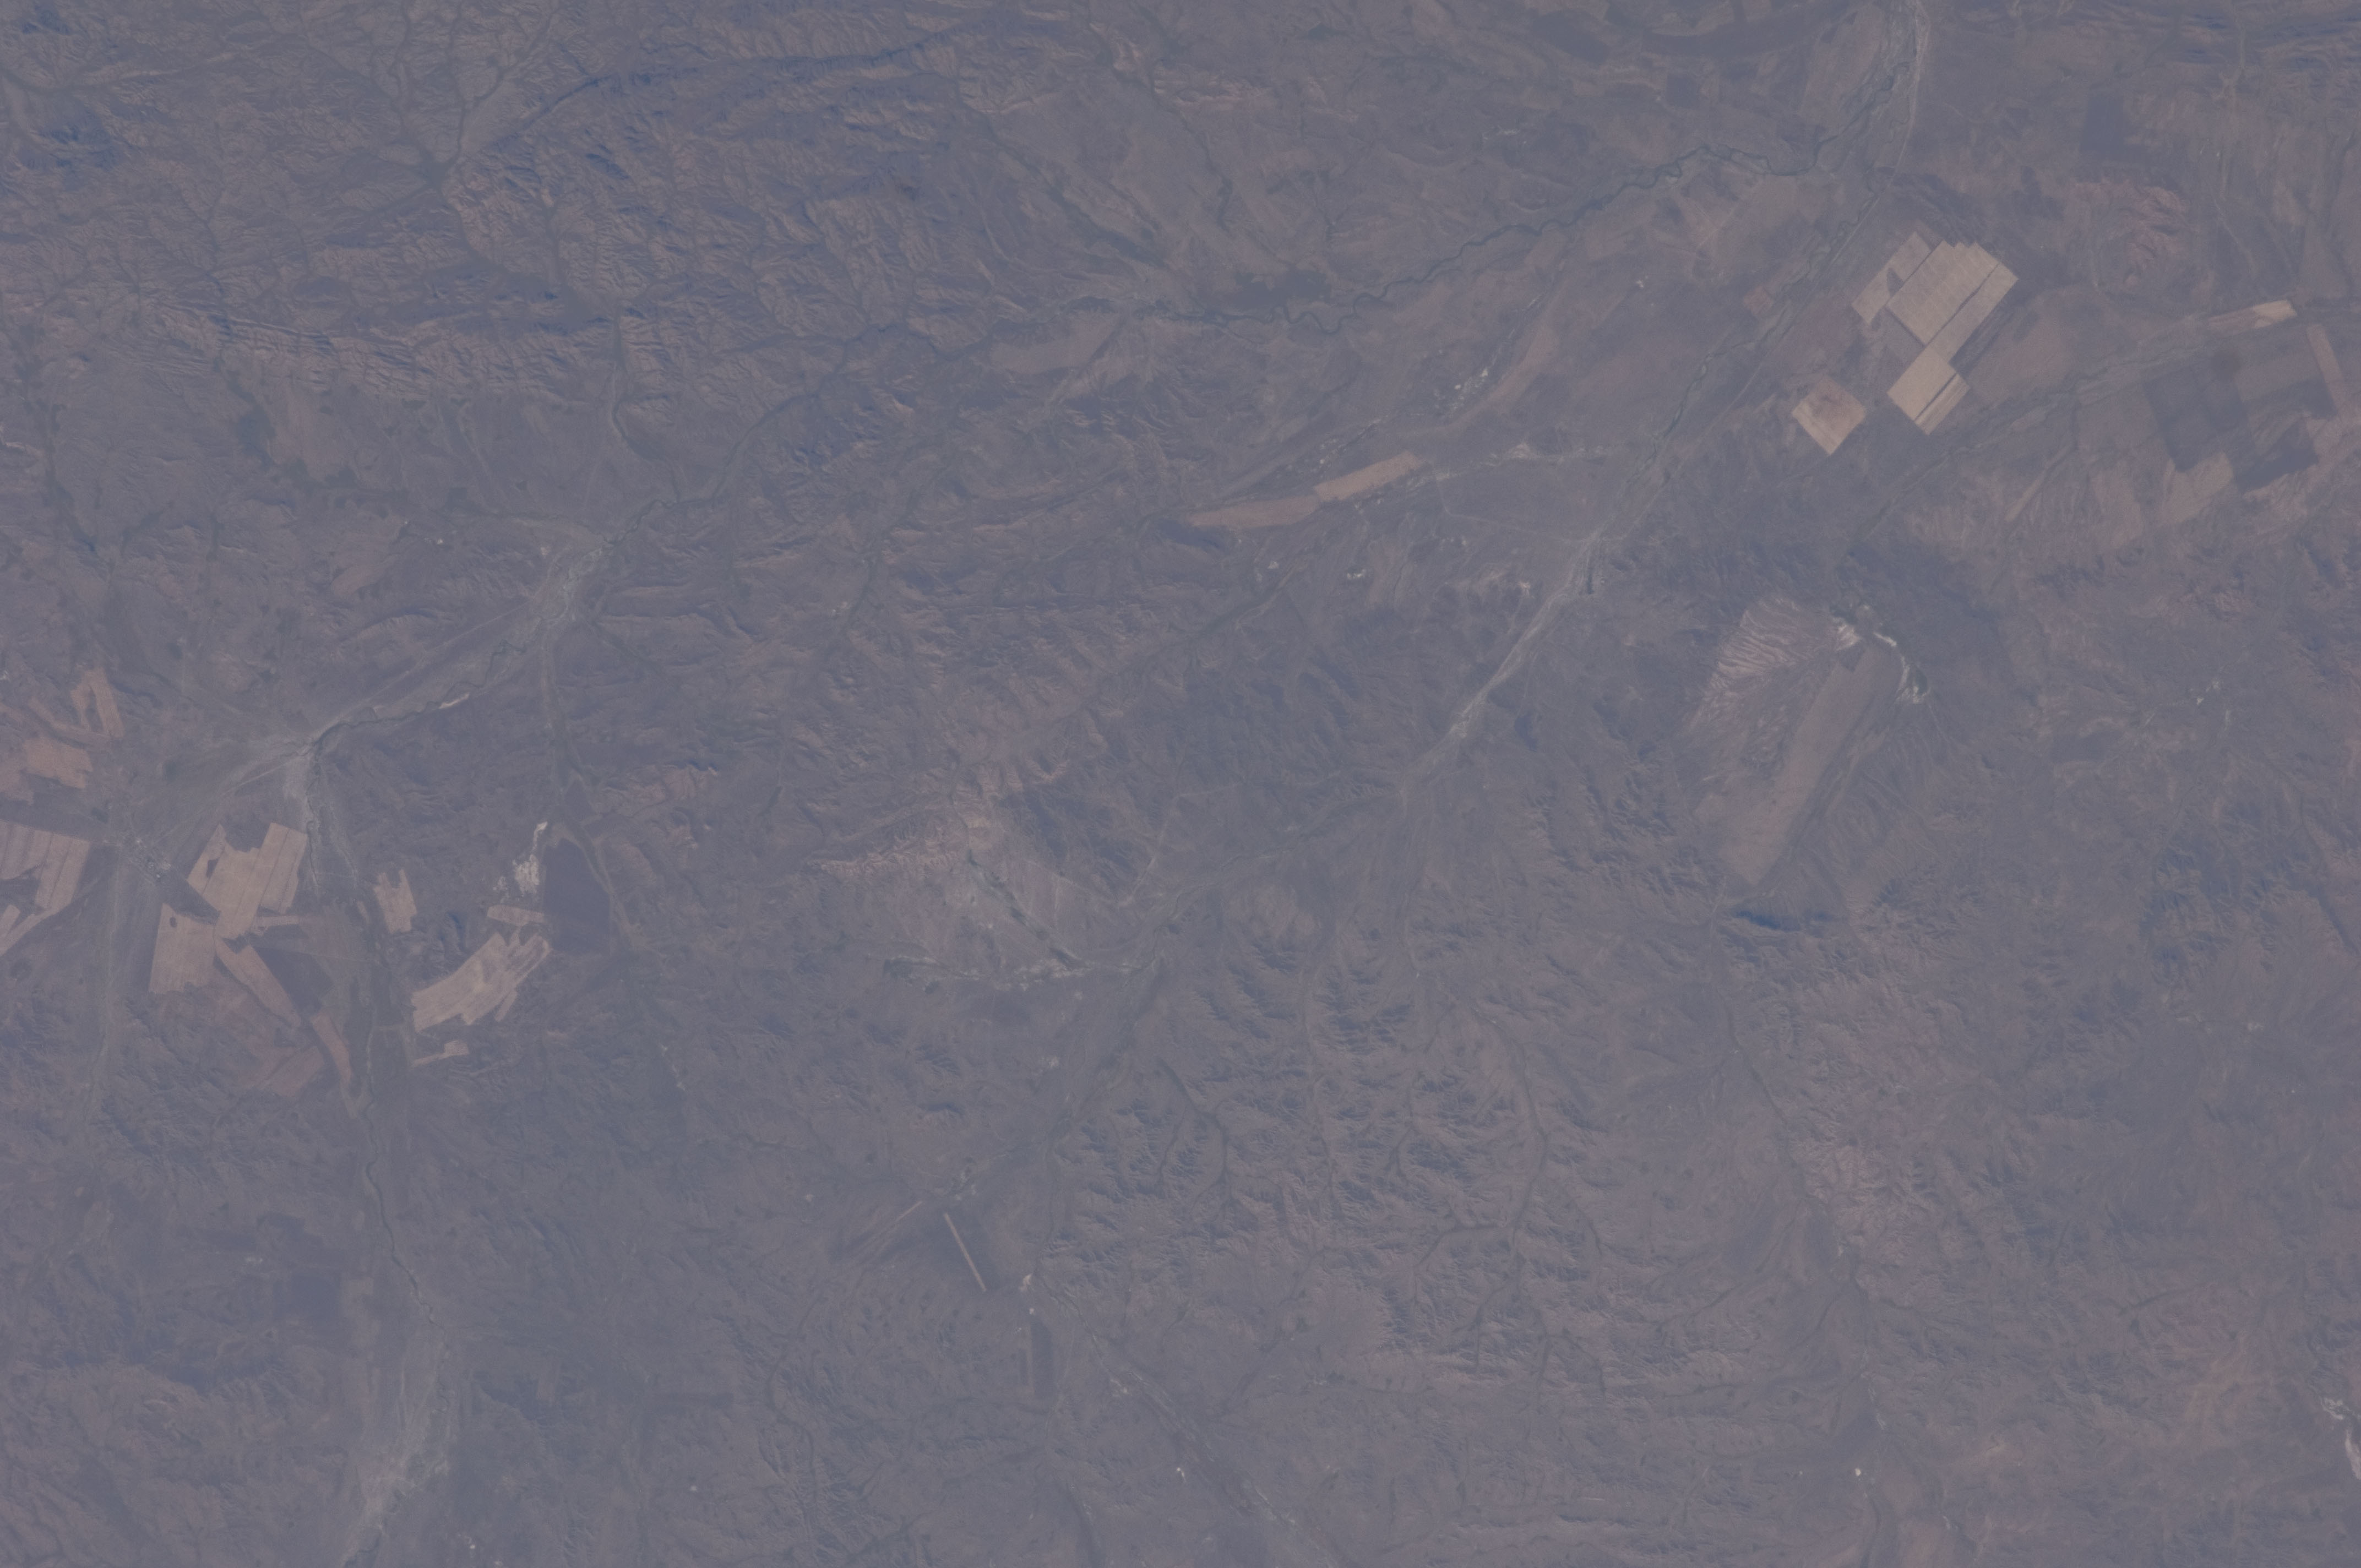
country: KAZAKHSTAN
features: BIGACH IMPACT CRATER, AGR., RIVER
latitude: 48.7
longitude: 81.8
